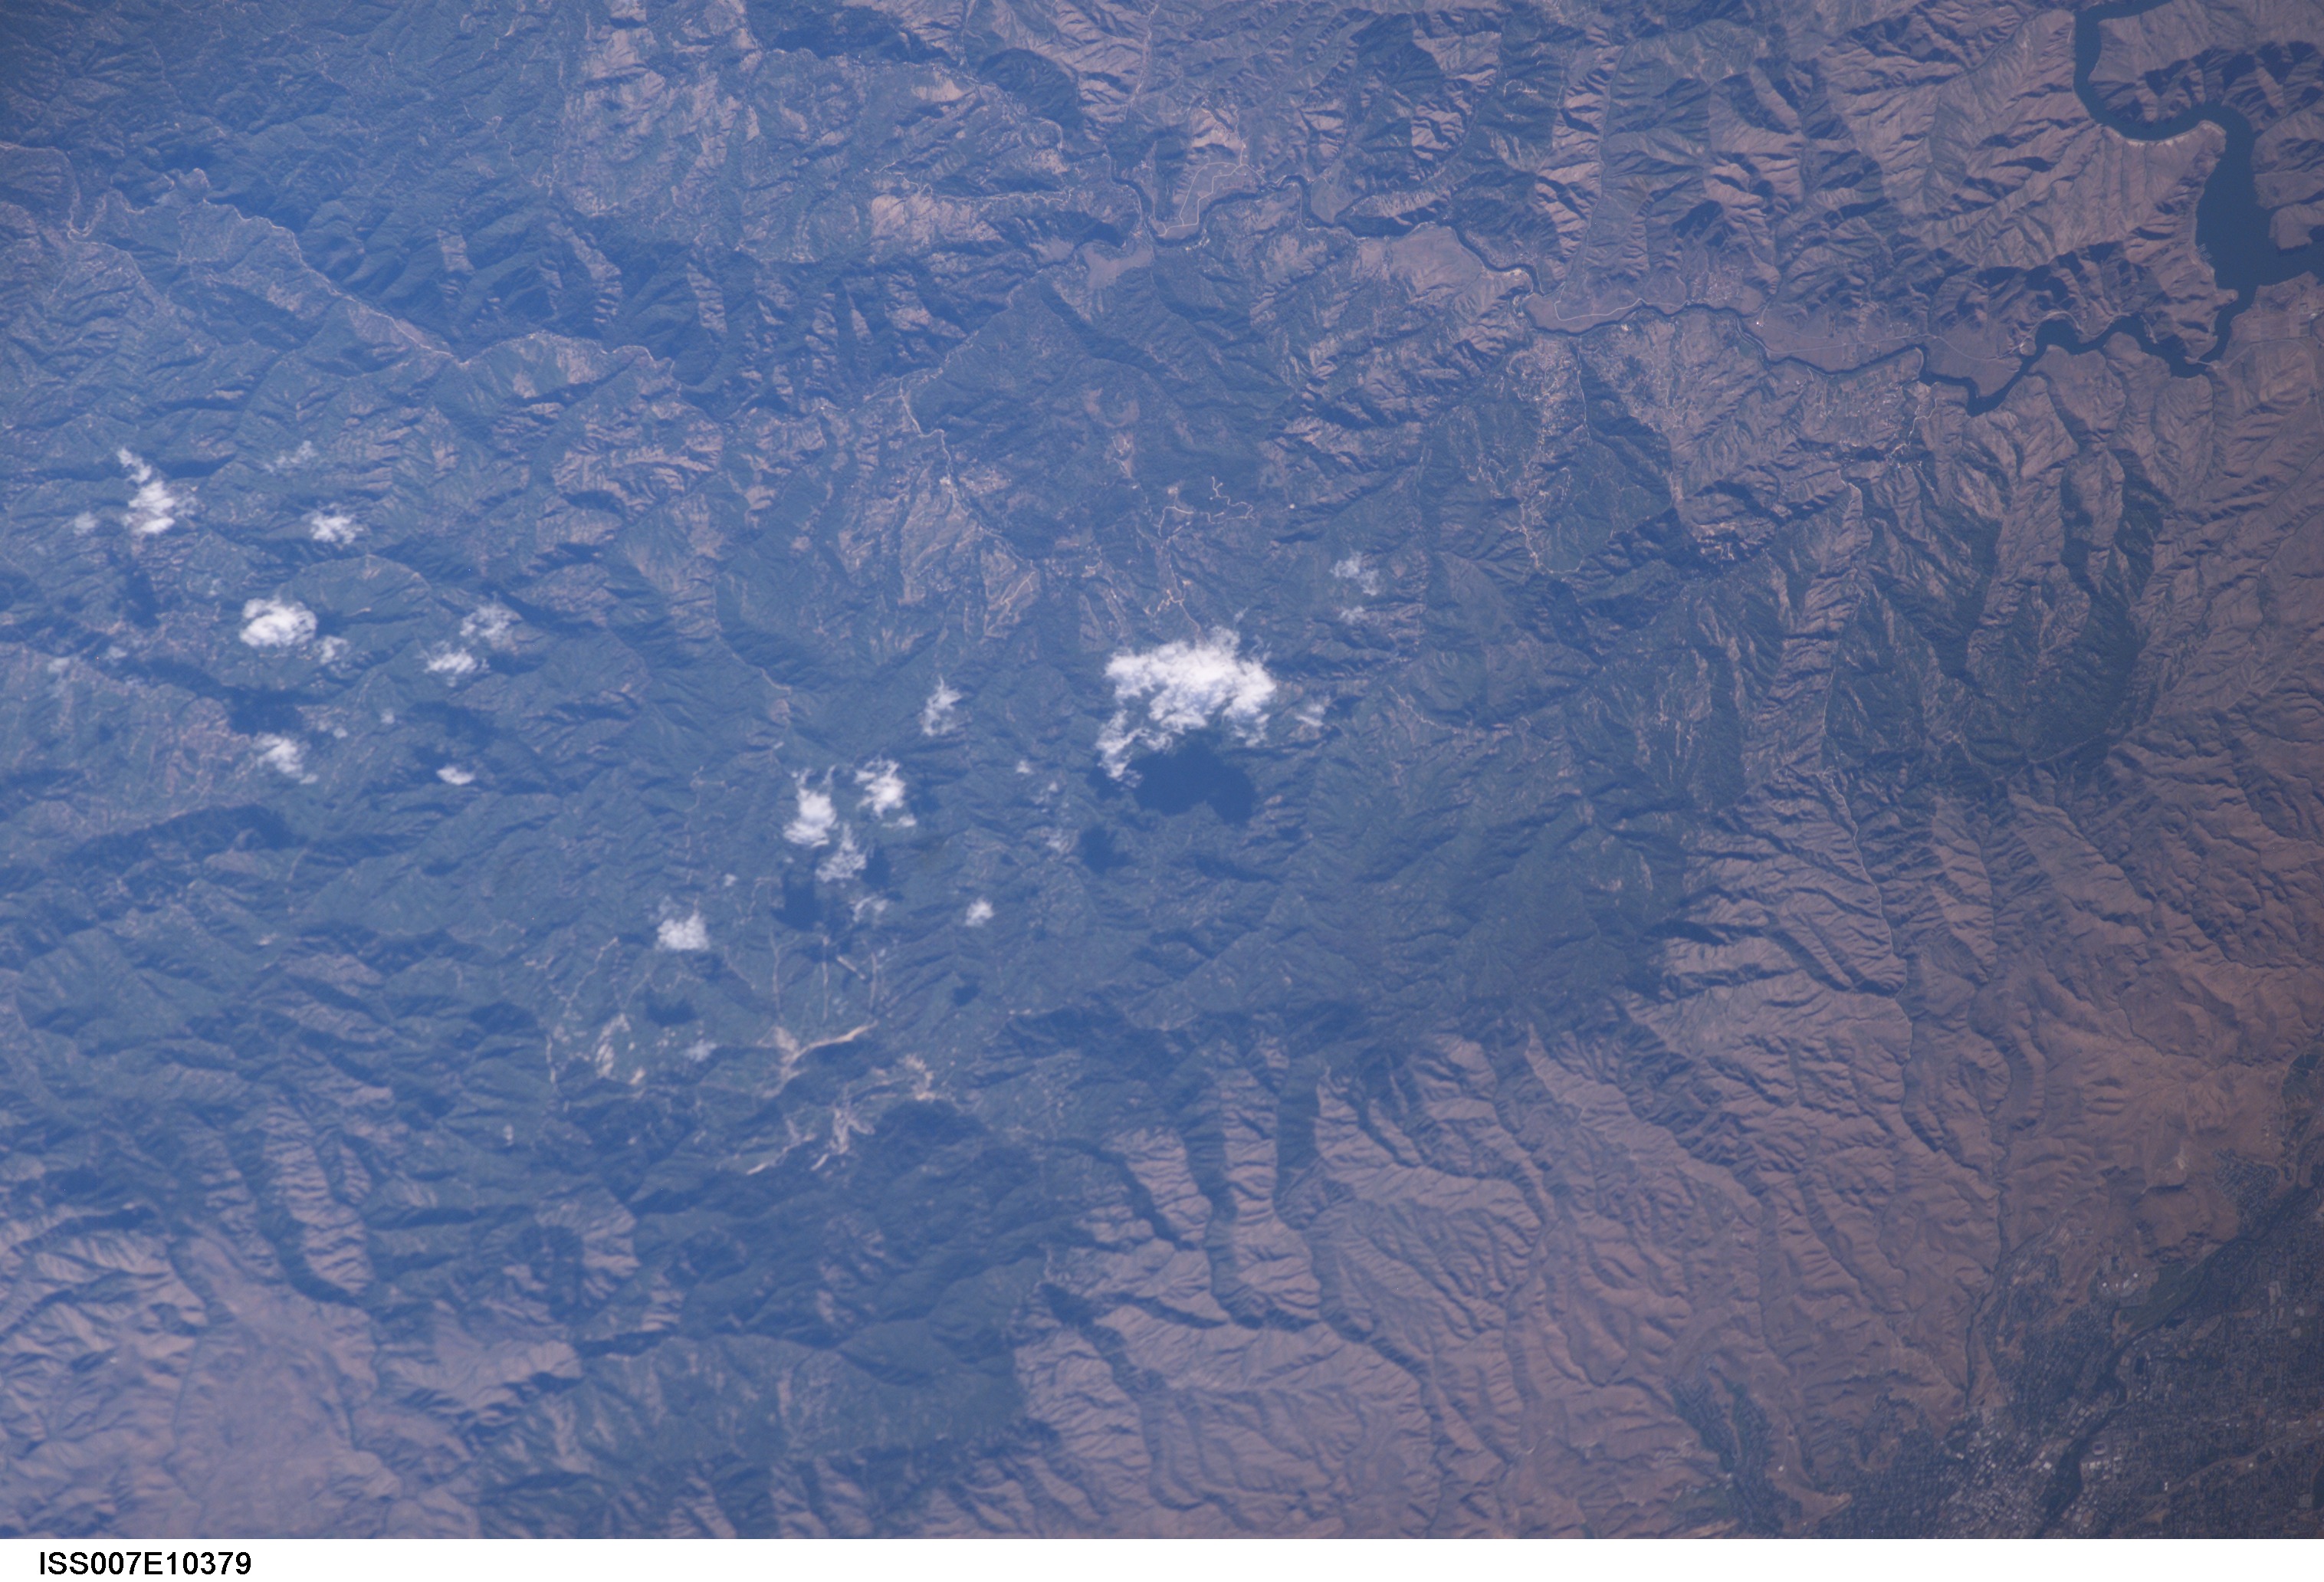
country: USA-IDAHO
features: BOISE PEAK, LUCKY PEAK RESERVOIR
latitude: 43.5
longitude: -116.0
